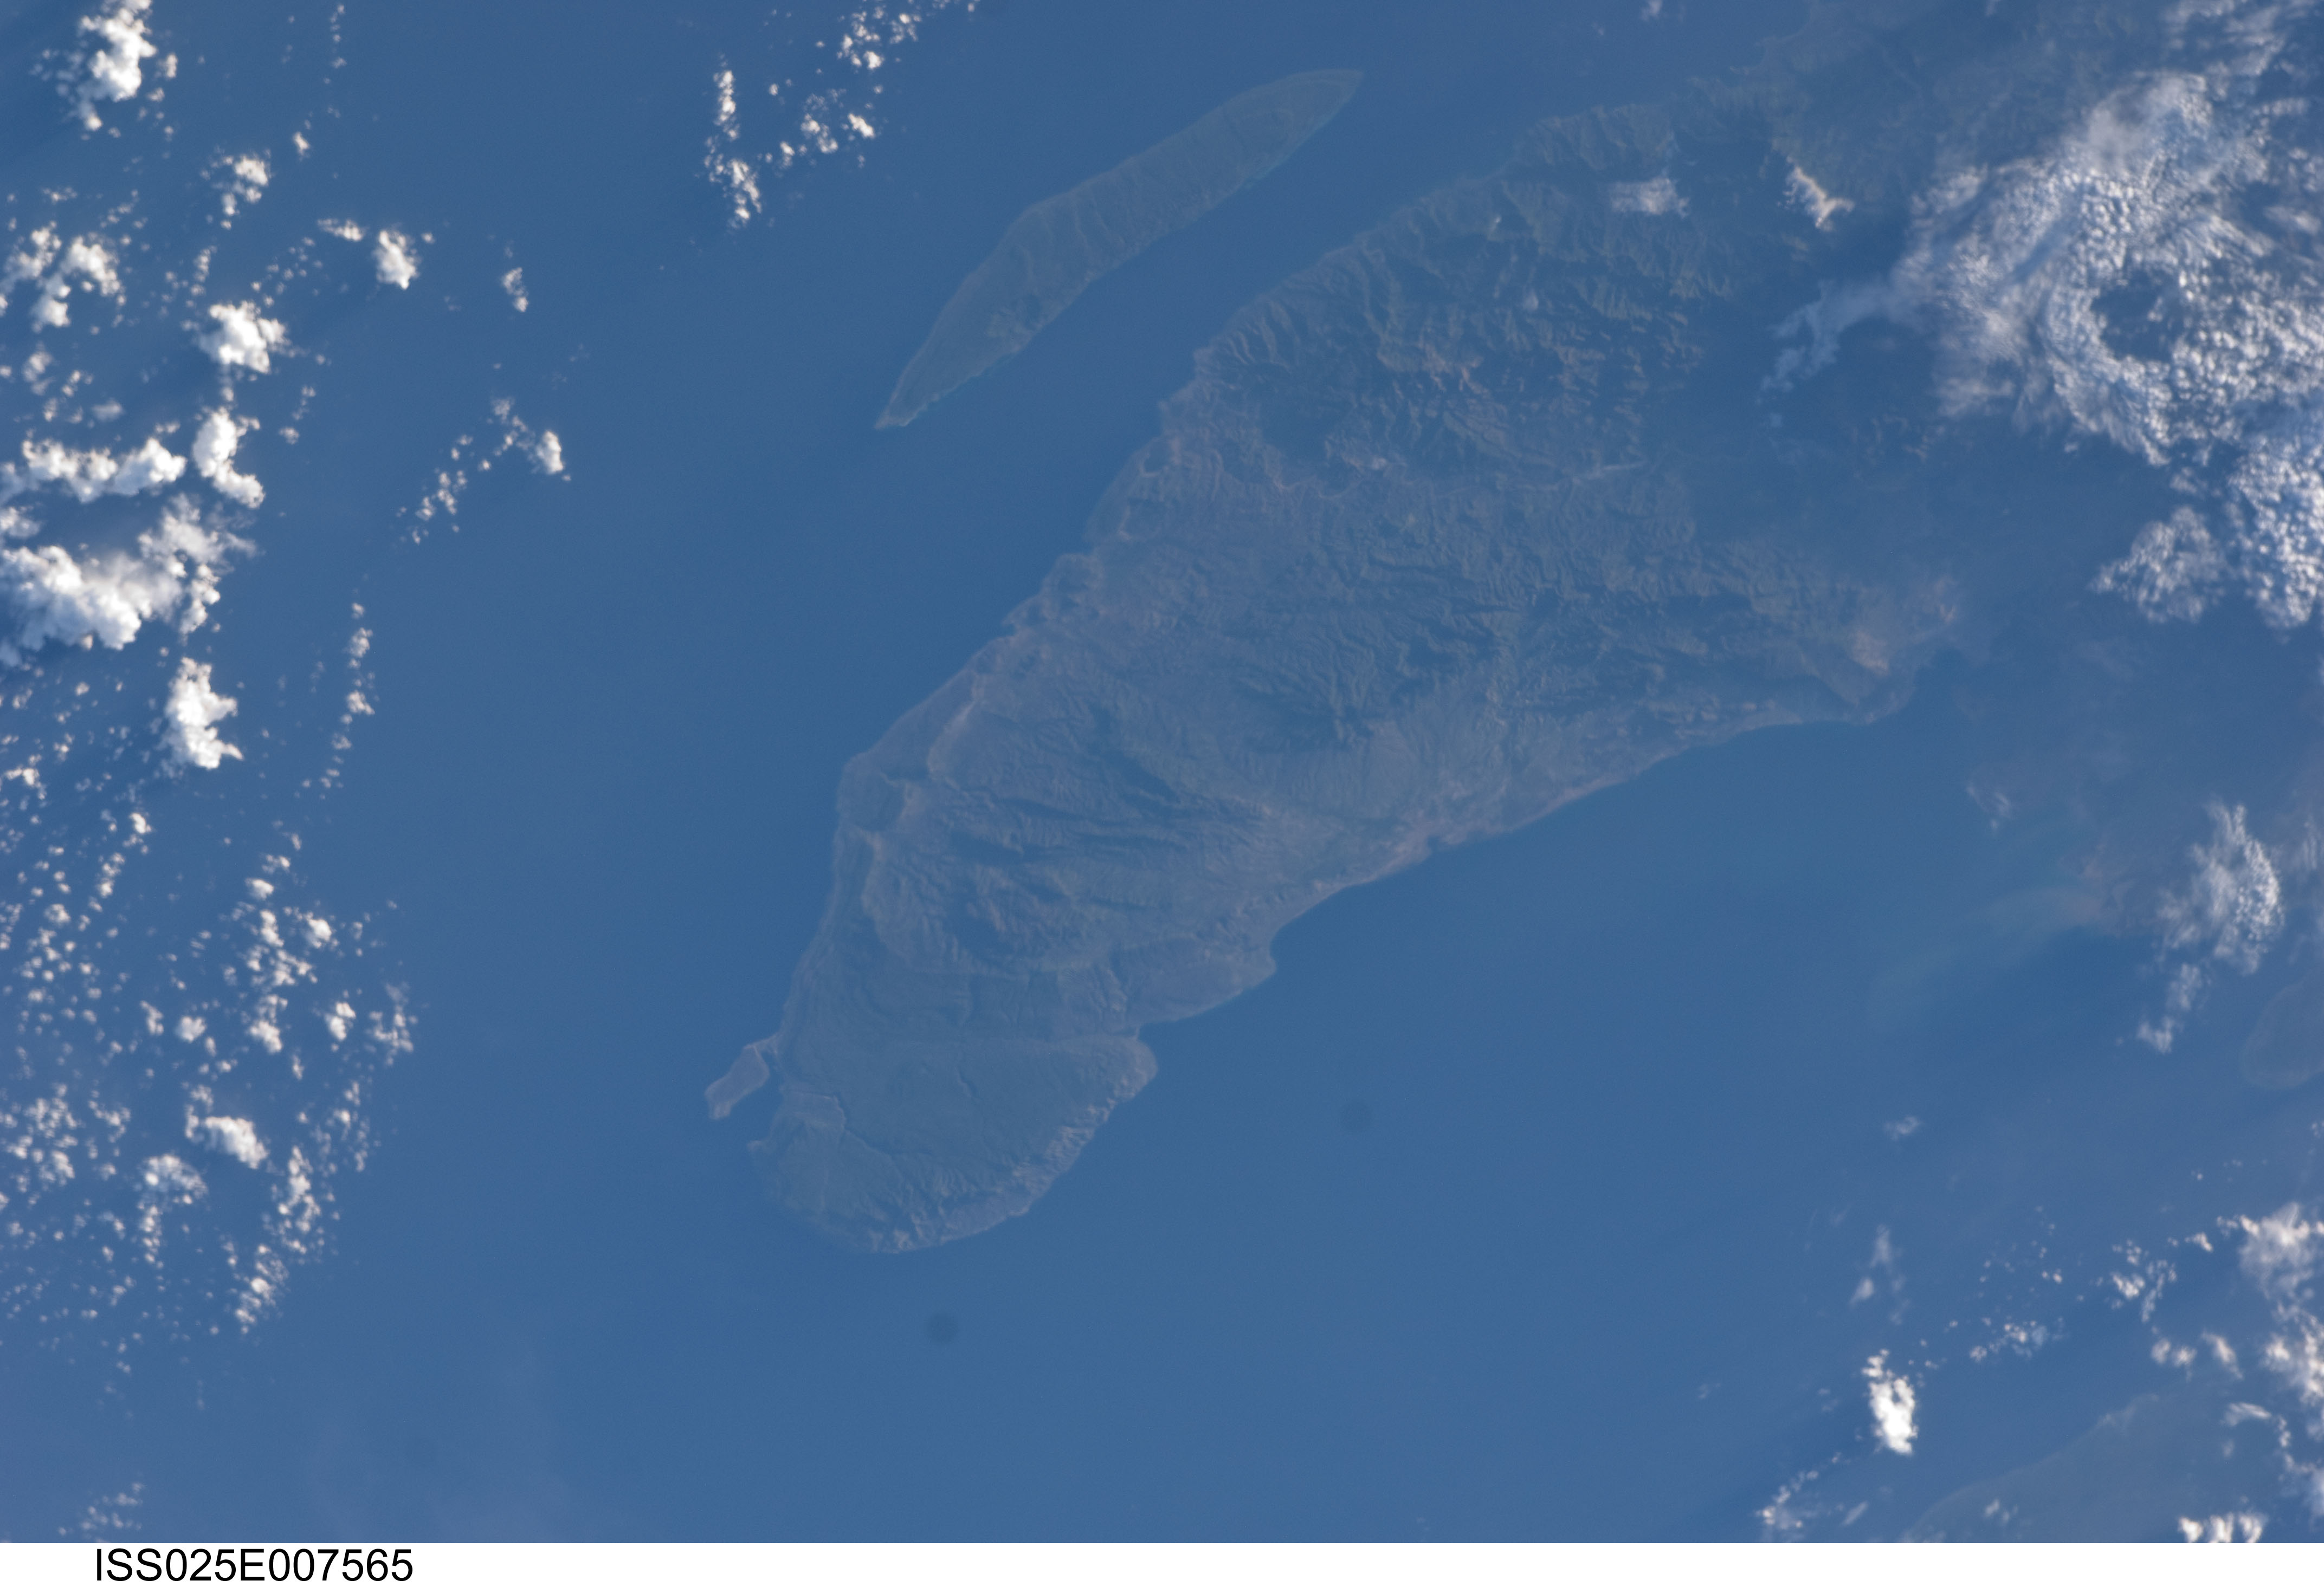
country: HAITI
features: BIENAC,CANAL DE LA TORTUE,HAITI,PORT-DE-PAIX,ATLANTIC OCEAN,TORTUGA ISLAND
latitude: 20.0
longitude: -73.0
